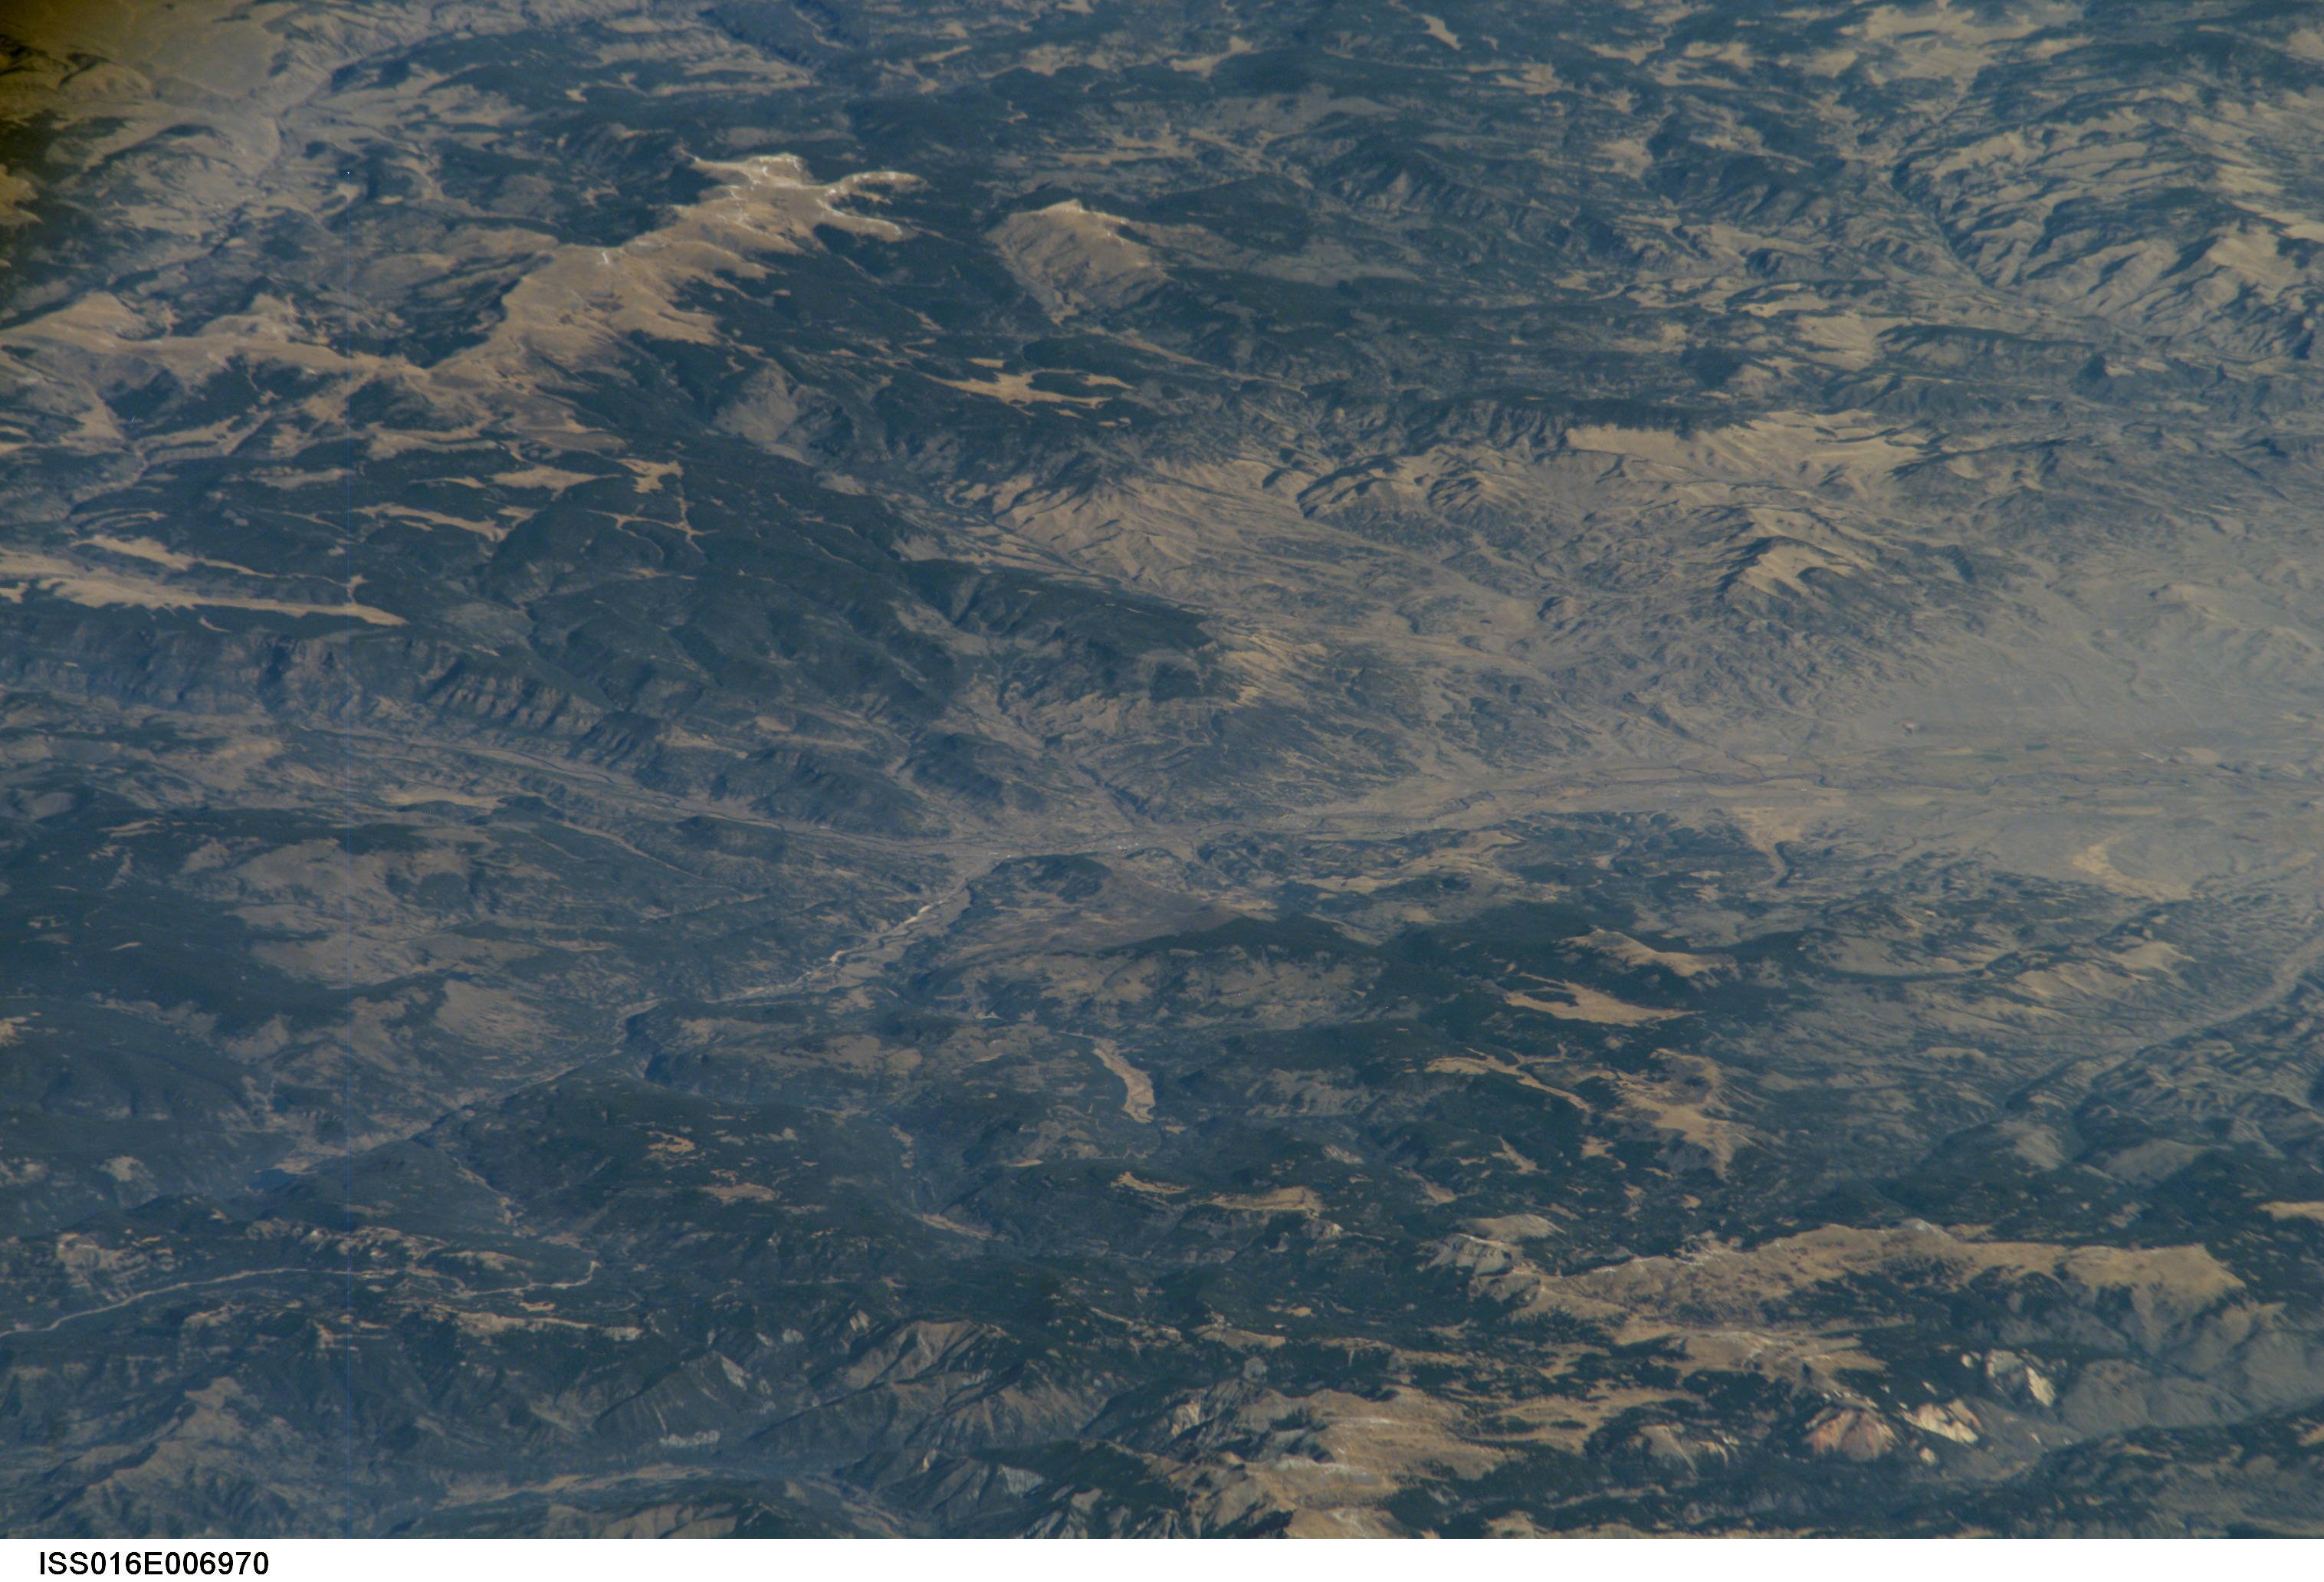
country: USA-COLORADO
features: PAN-CONTINENTAL DIVIDE, ALPINE
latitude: 37.8
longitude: -106.6
